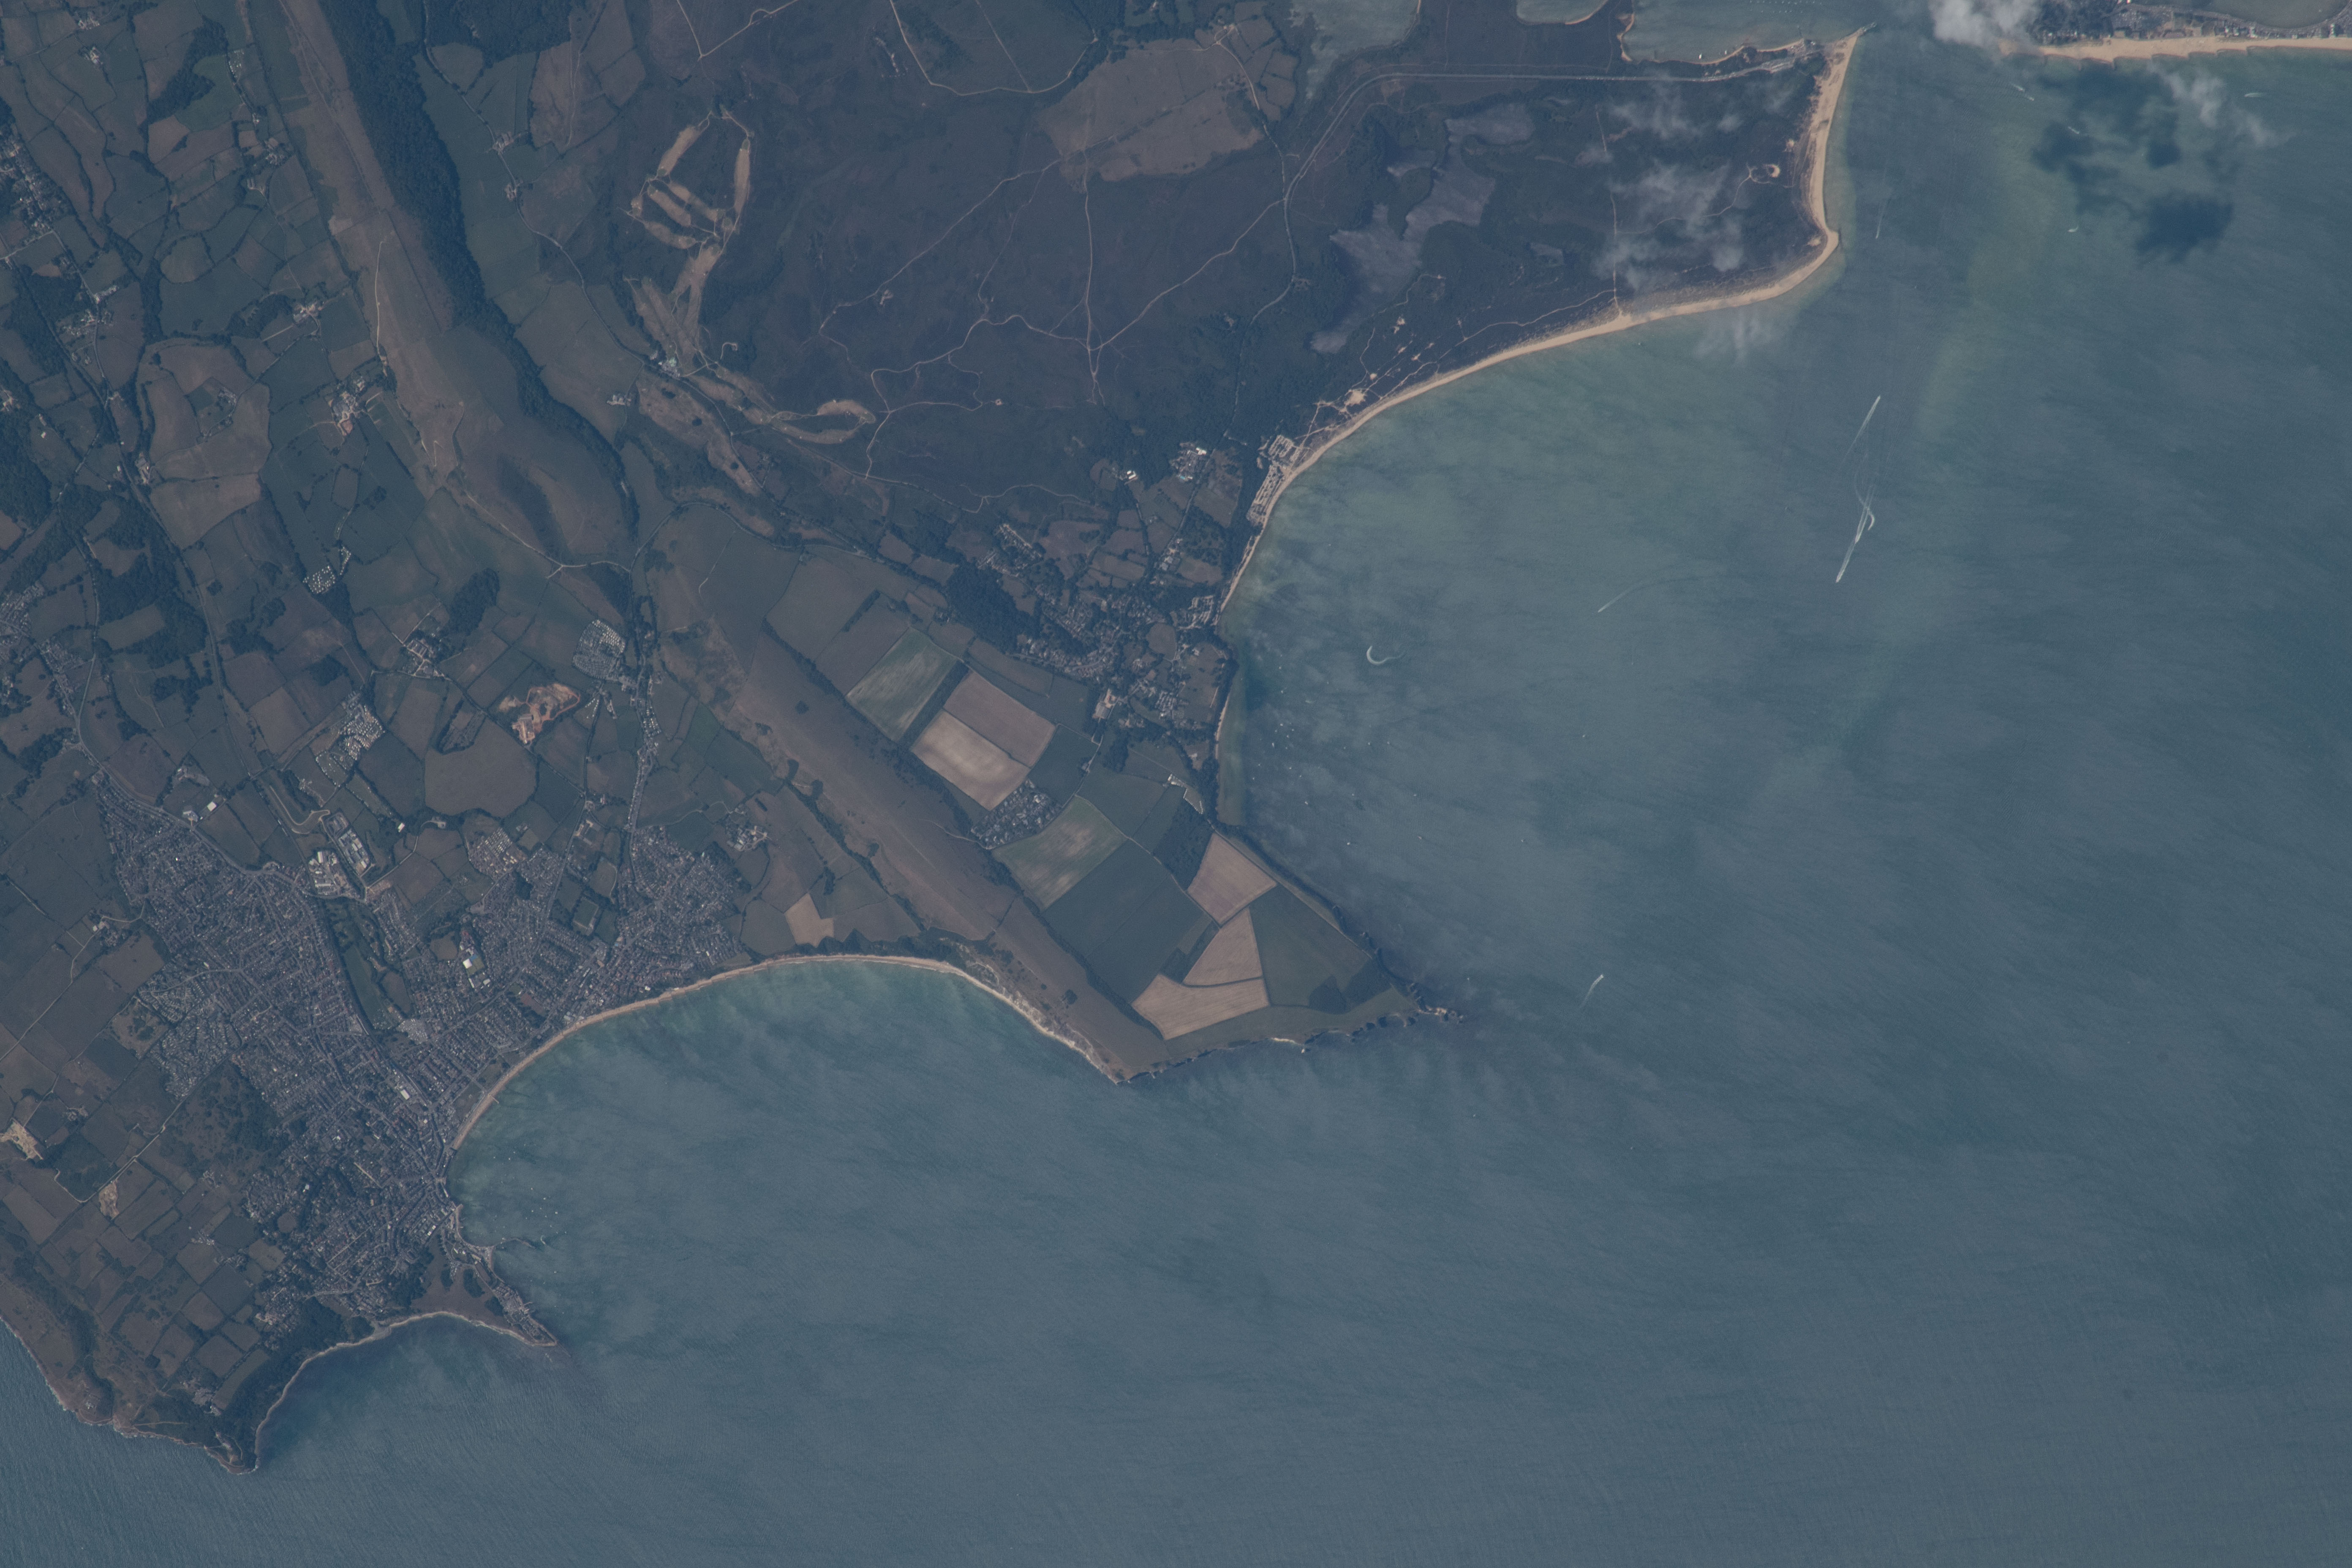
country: UK-ENGLAND
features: BROWNSEA ISLAND, ENGLISH CHANNEL
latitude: 50.6
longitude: -1.9
